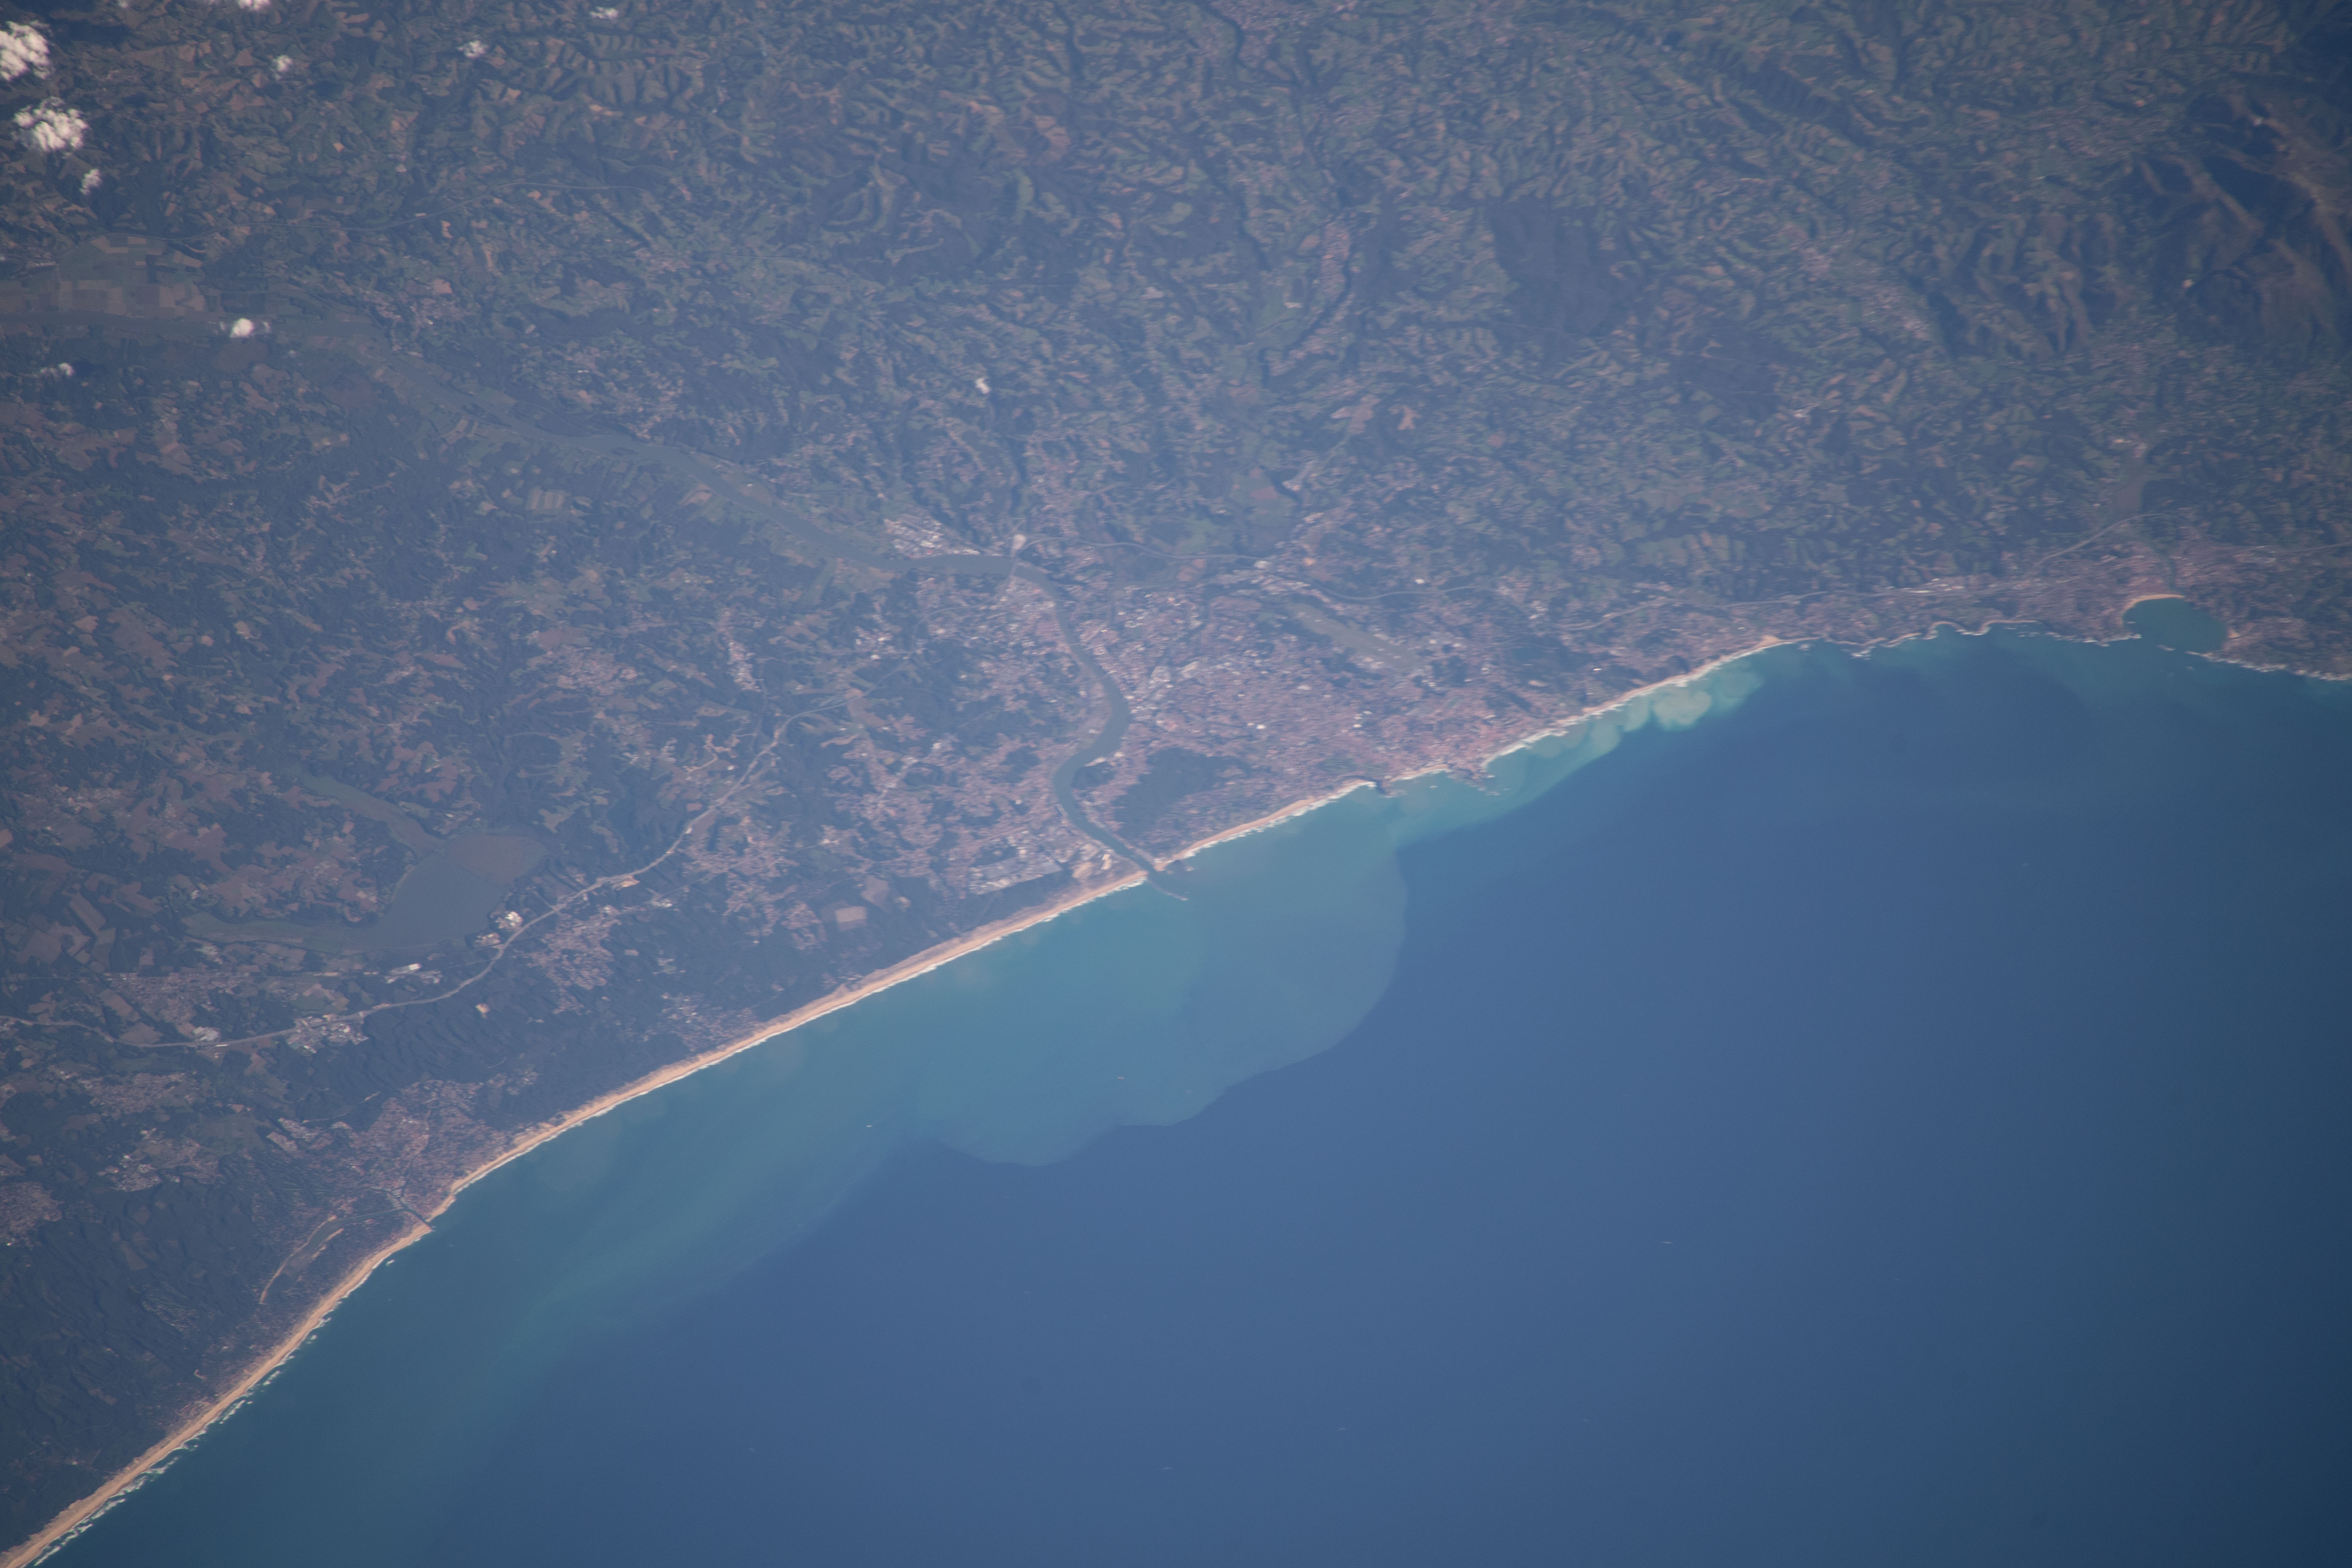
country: FRANCE
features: BAY OF BISCAY,BIARRITZ,AQUITAINE,BAYONNE
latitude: 43.5
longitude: -1.5
